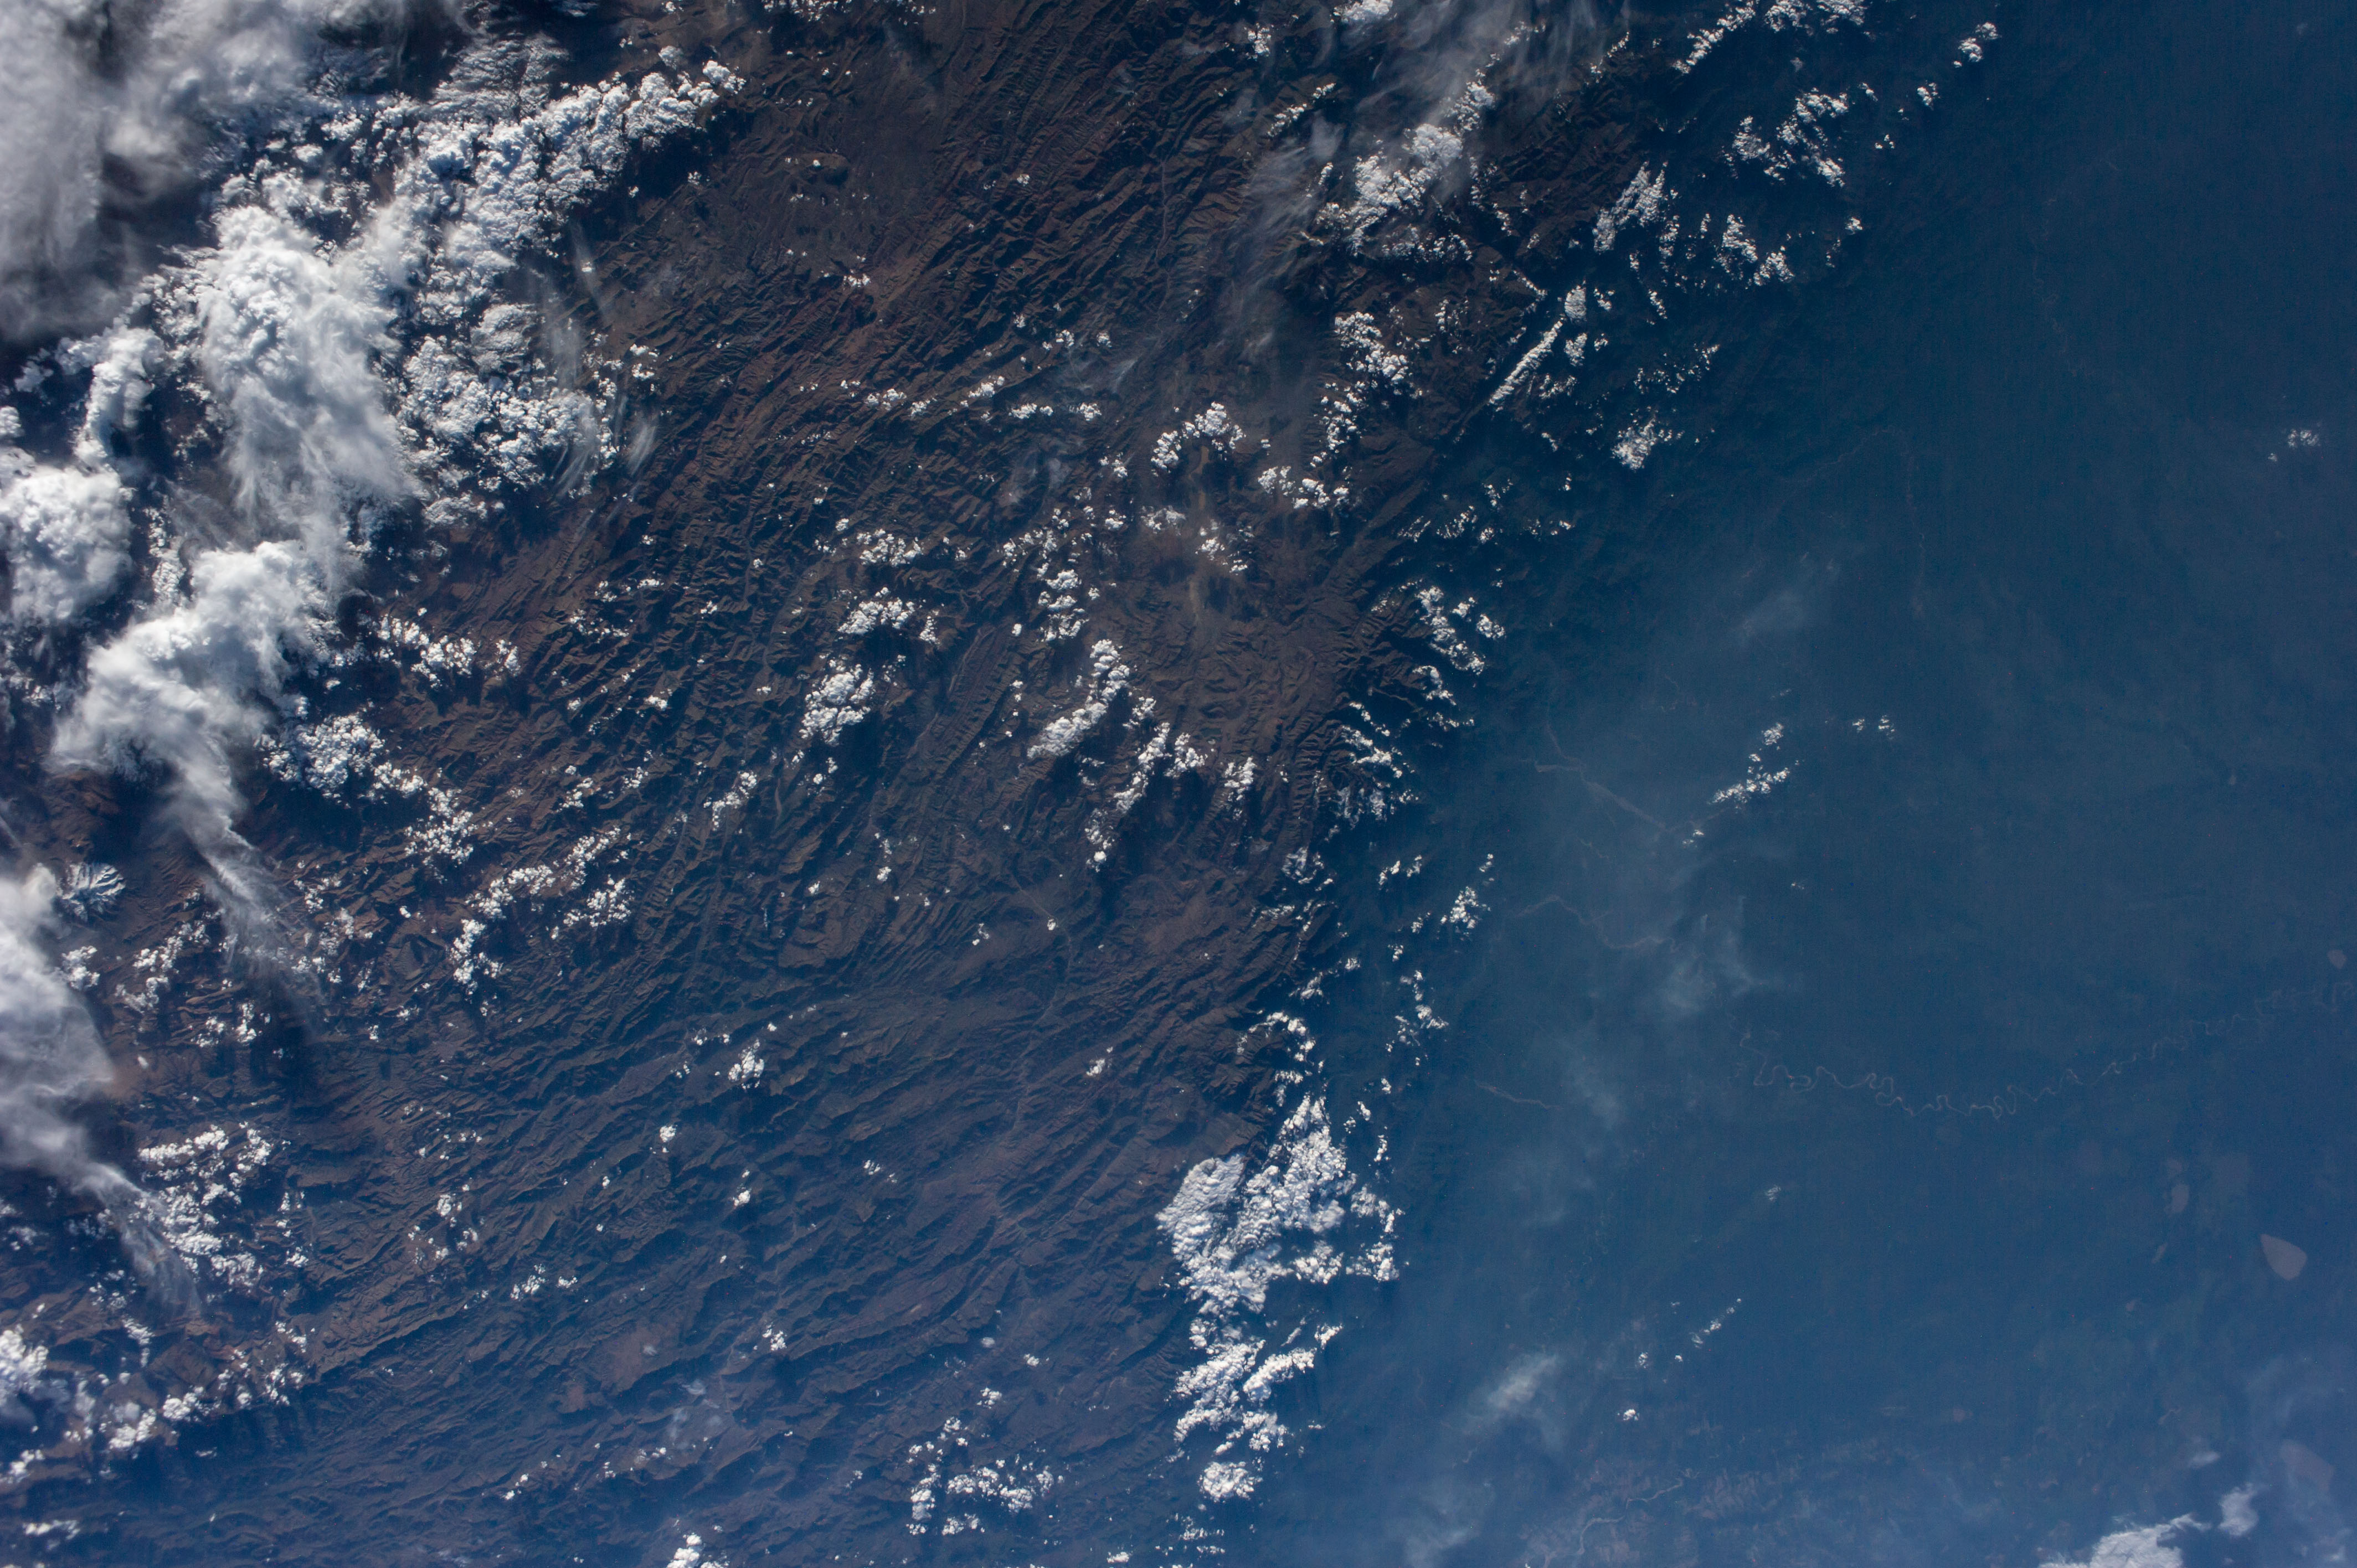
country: BOLIVIA
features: CORDILLERA REAL MTS., CORDILLERA ORIENTAL MTS., MAMORE R., YUNGAS FOOTHILLS
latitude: -17.5
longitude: -65.5
